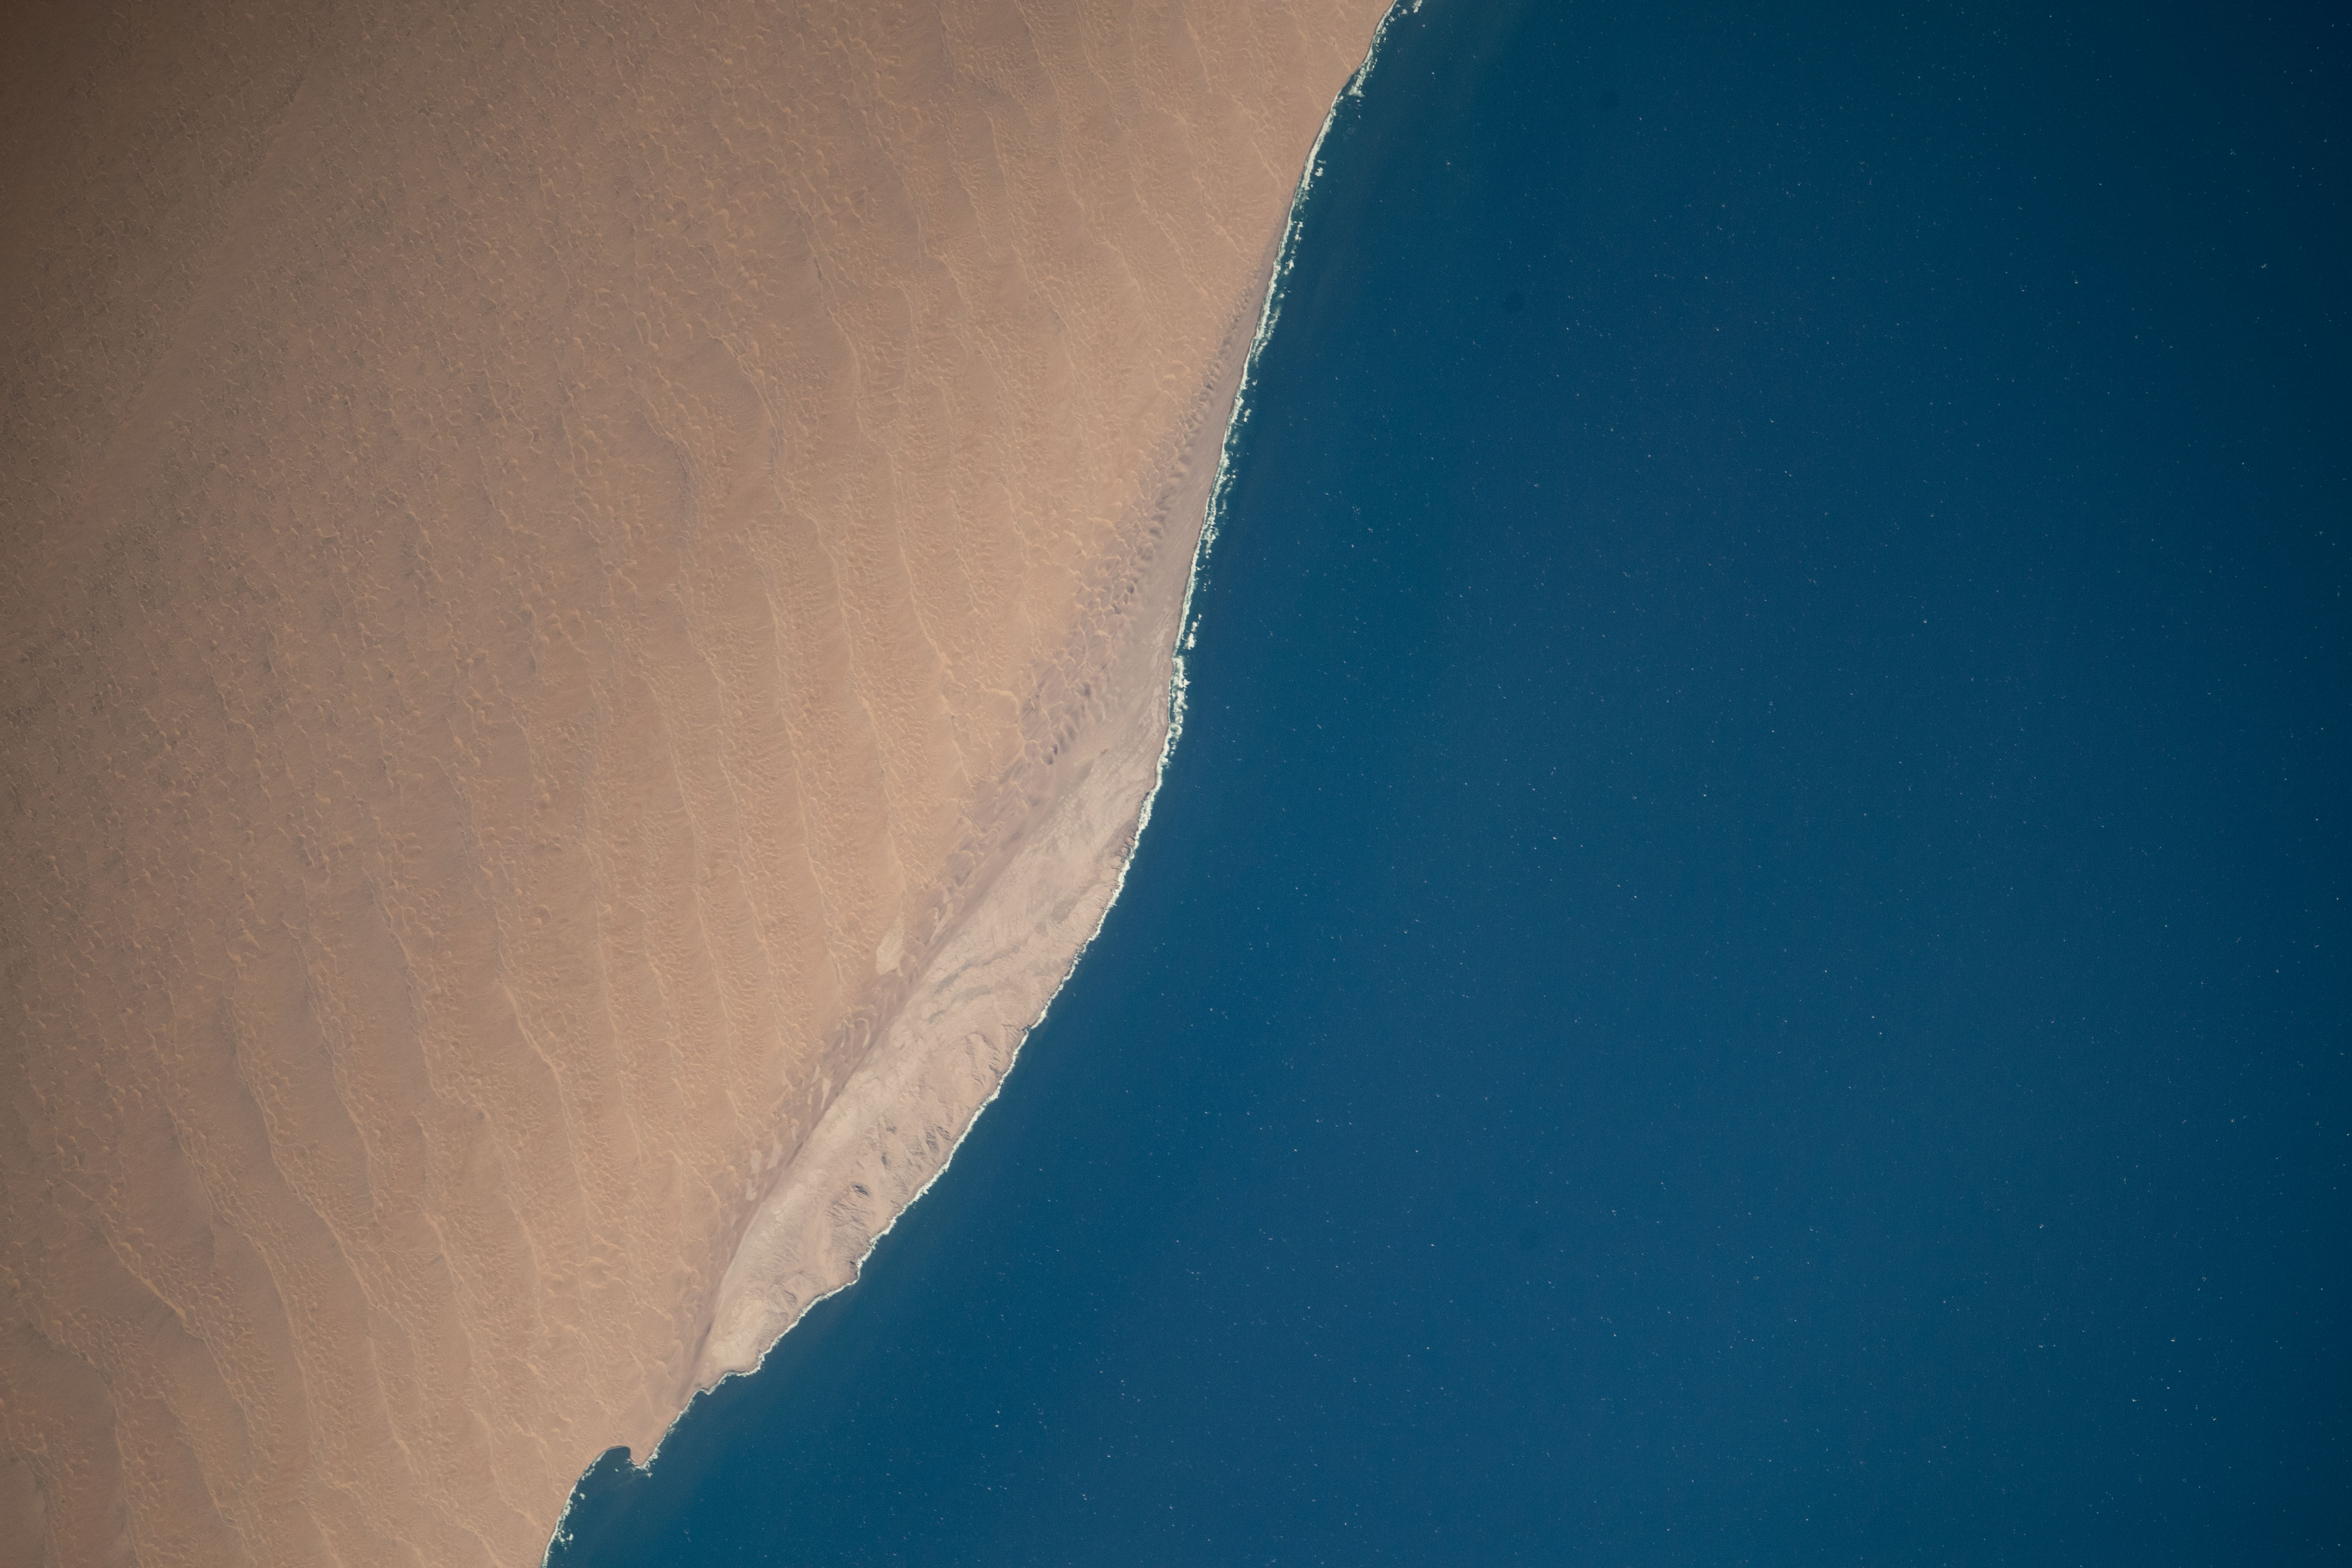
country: NAMIBIA
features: NAMIB DESERT, SADDLE HILL
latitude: -26.0
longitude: 14.9
